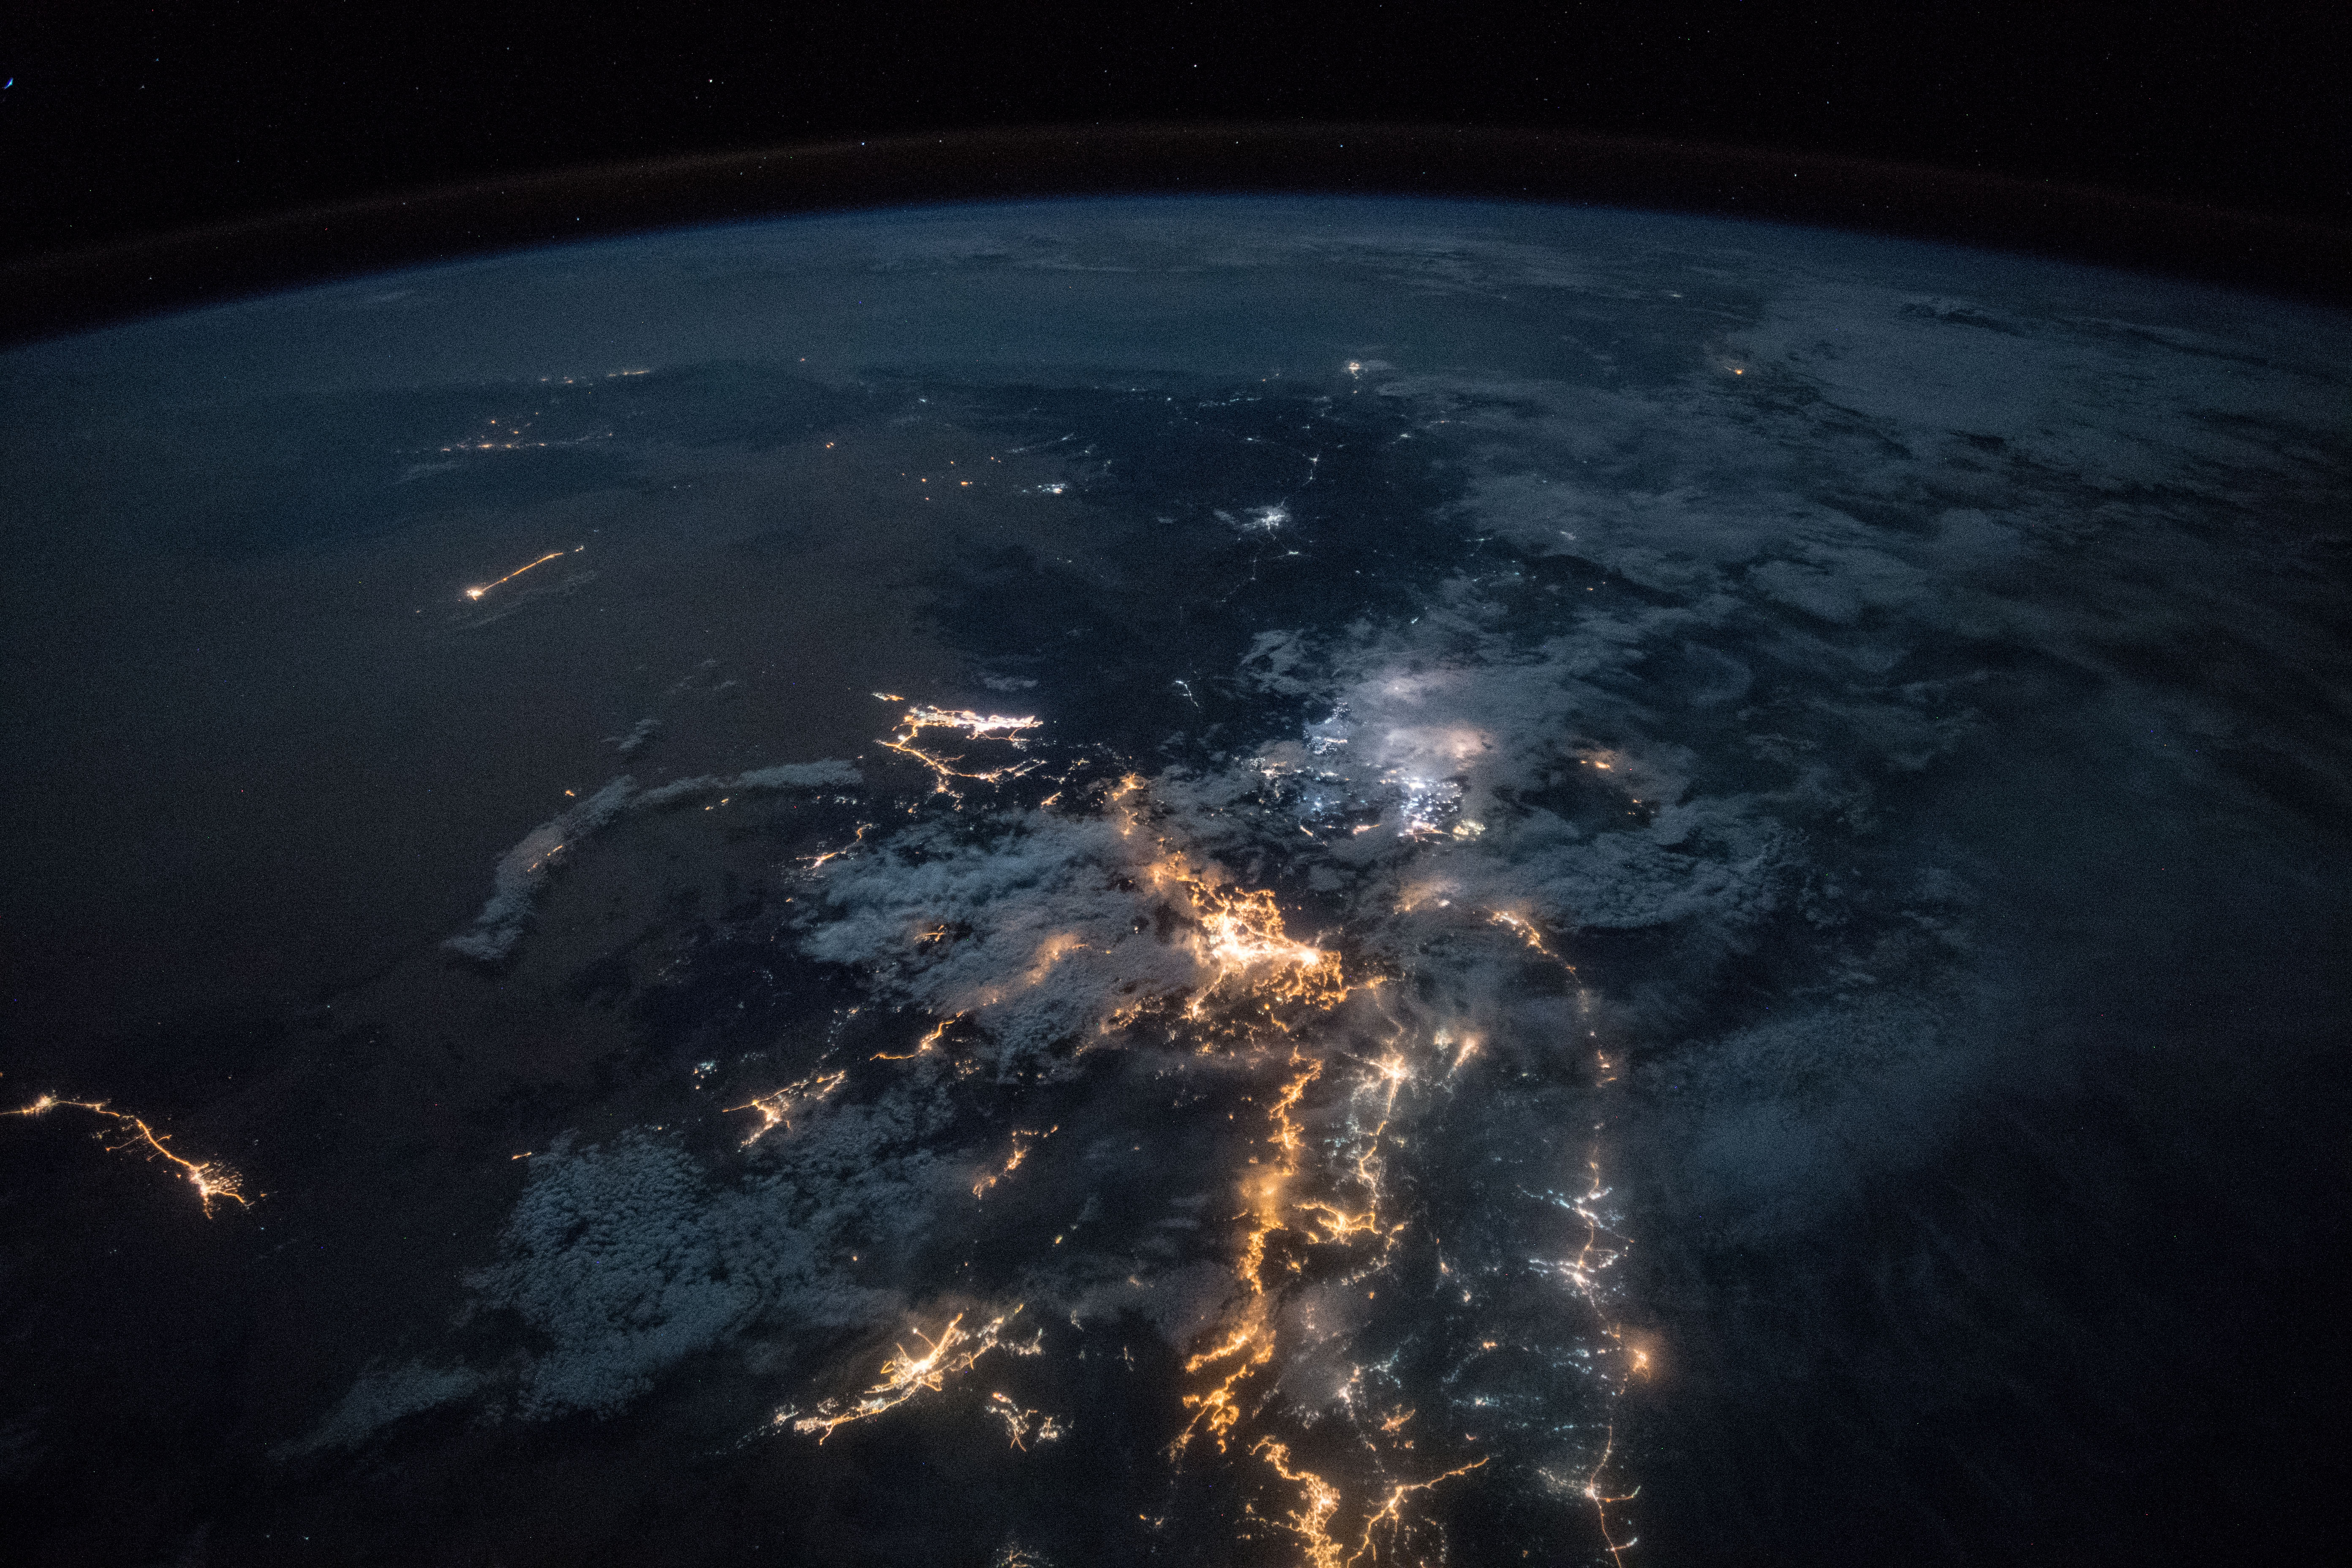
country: SAUDI ARABIA
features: WADI ALAGEEG CITY, NAJRAN CITY, JAZAN CITY, FAYFA CITY, ABU ARISH CITY, SABYA CITY, ASIR MOUNTAINS, RED SEA, NIGHT, EARTH LIMB
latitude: 17.0
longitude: 43.9
